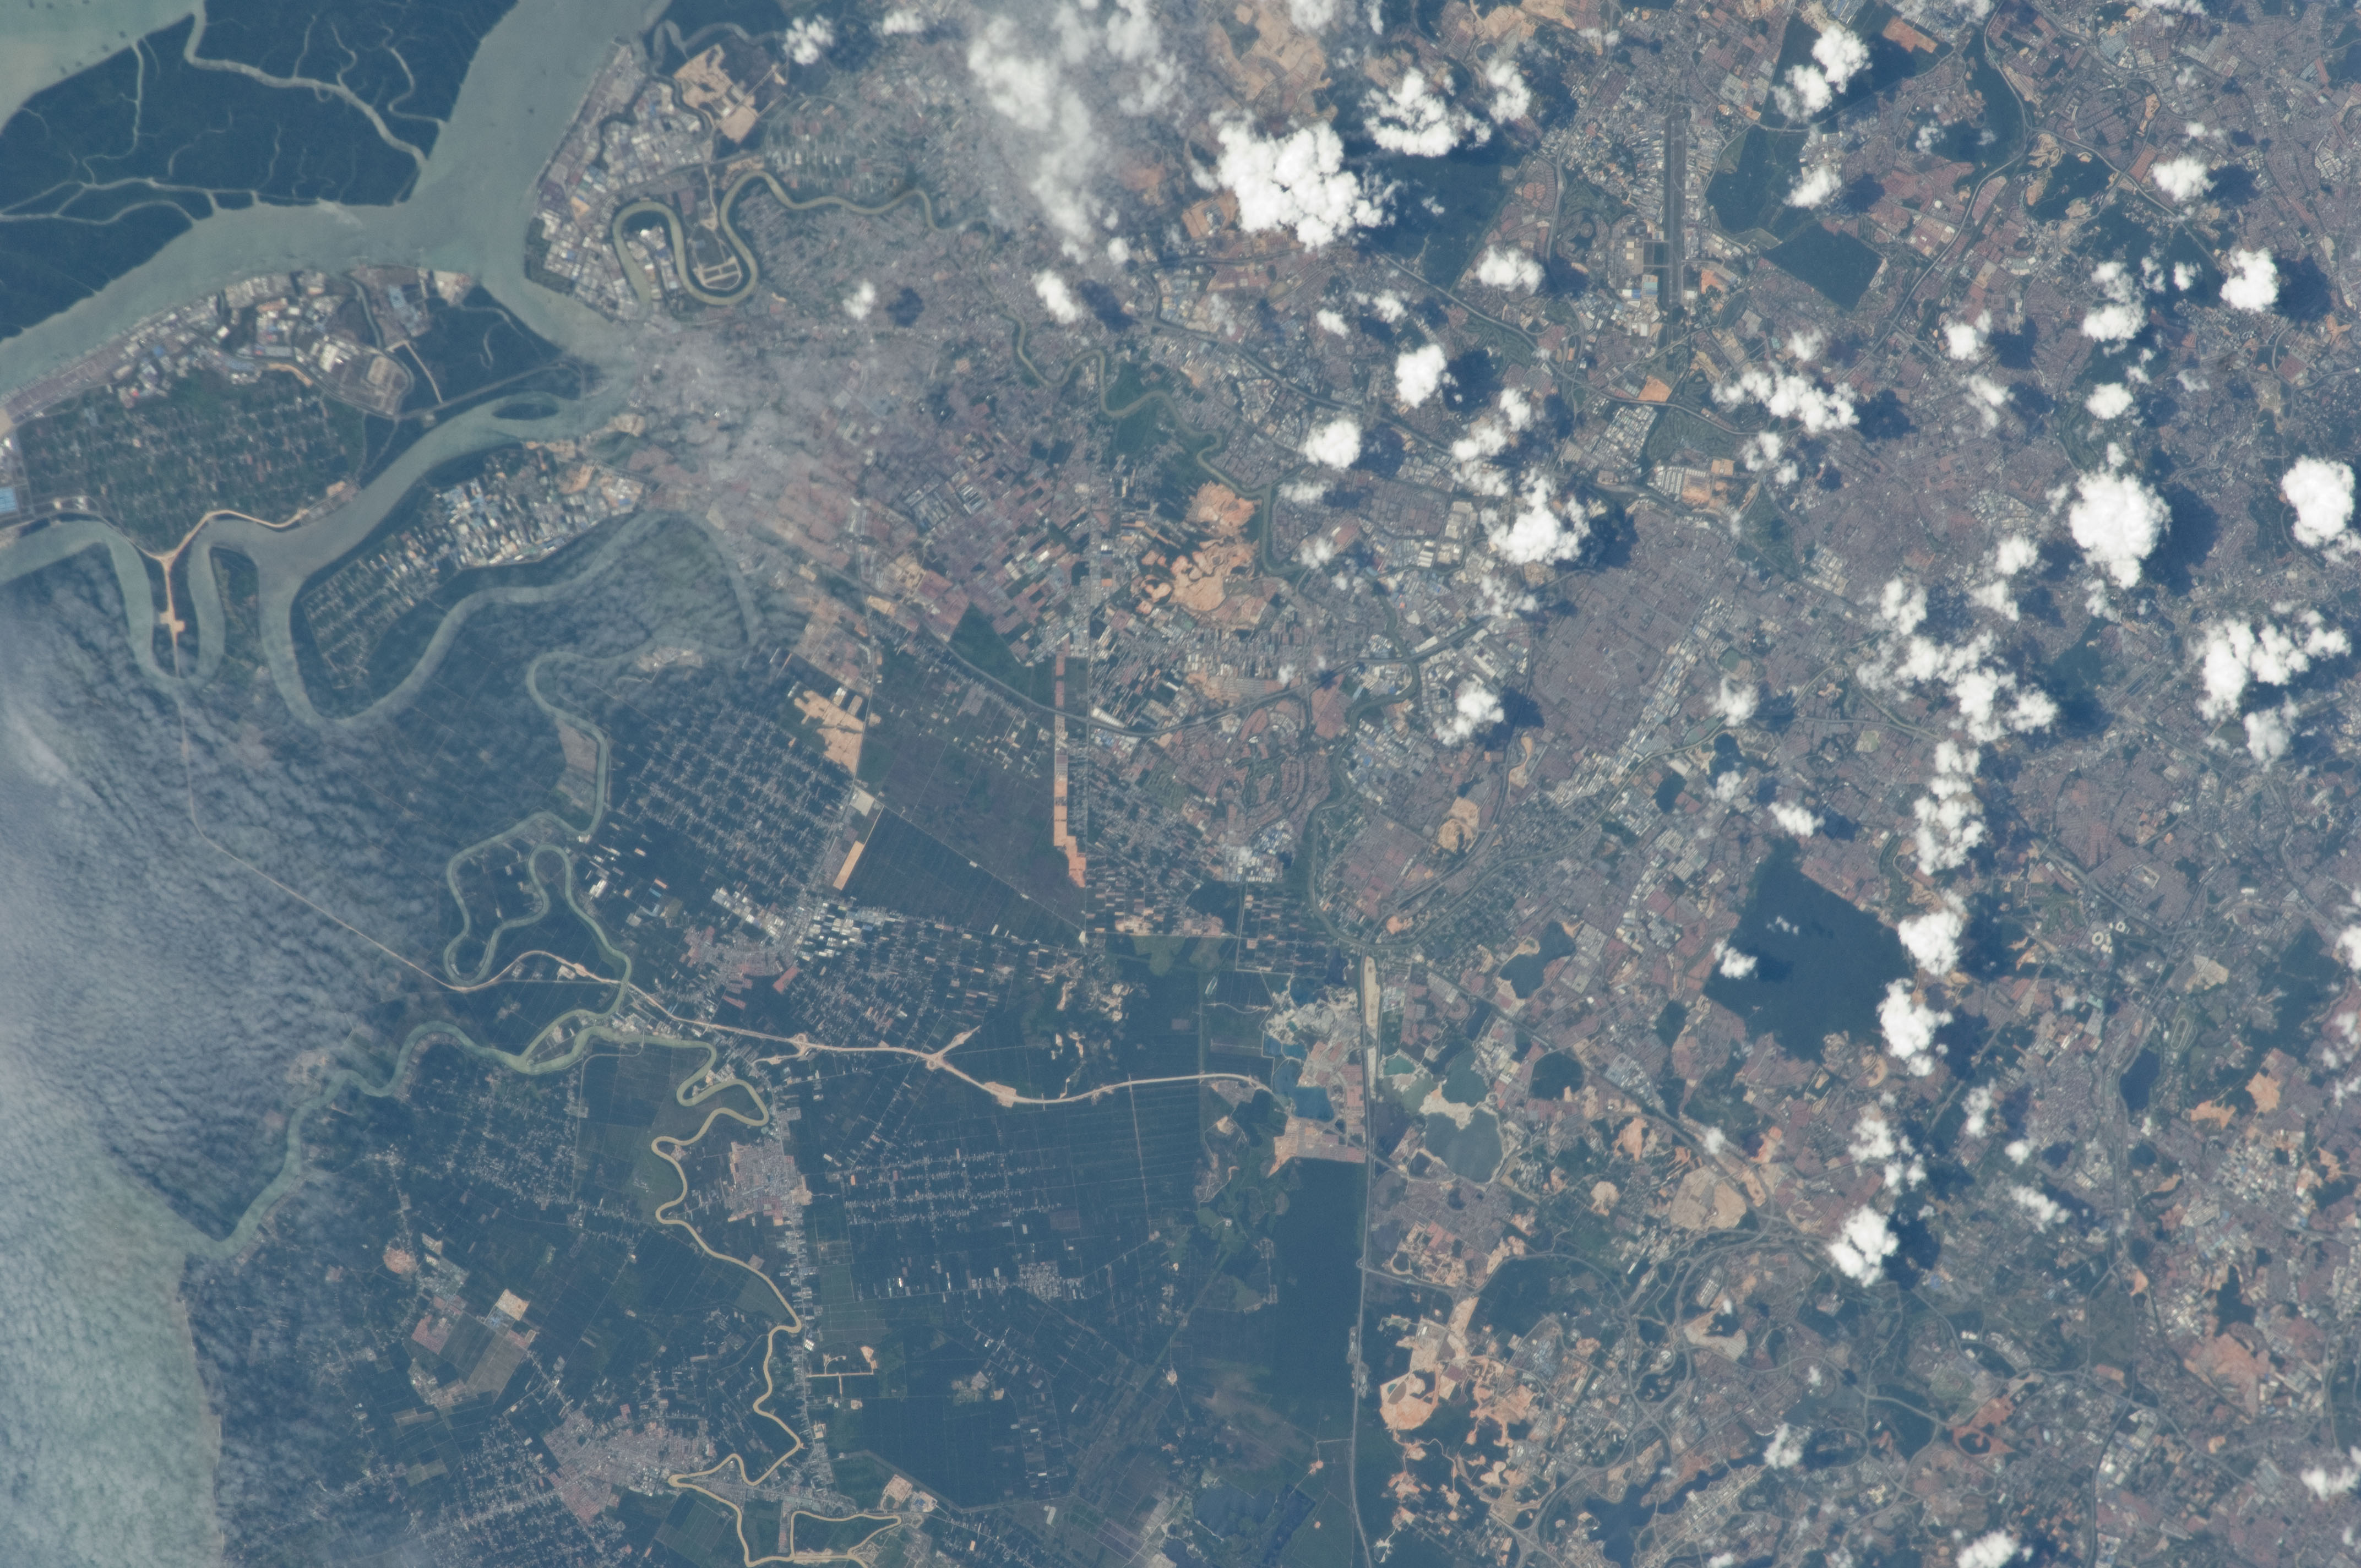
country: MALAYSIA
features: STR. OF MALACCA, KELANG R., KELANG, KELANG I., GLINT
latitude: 3.0
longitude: 101.5
